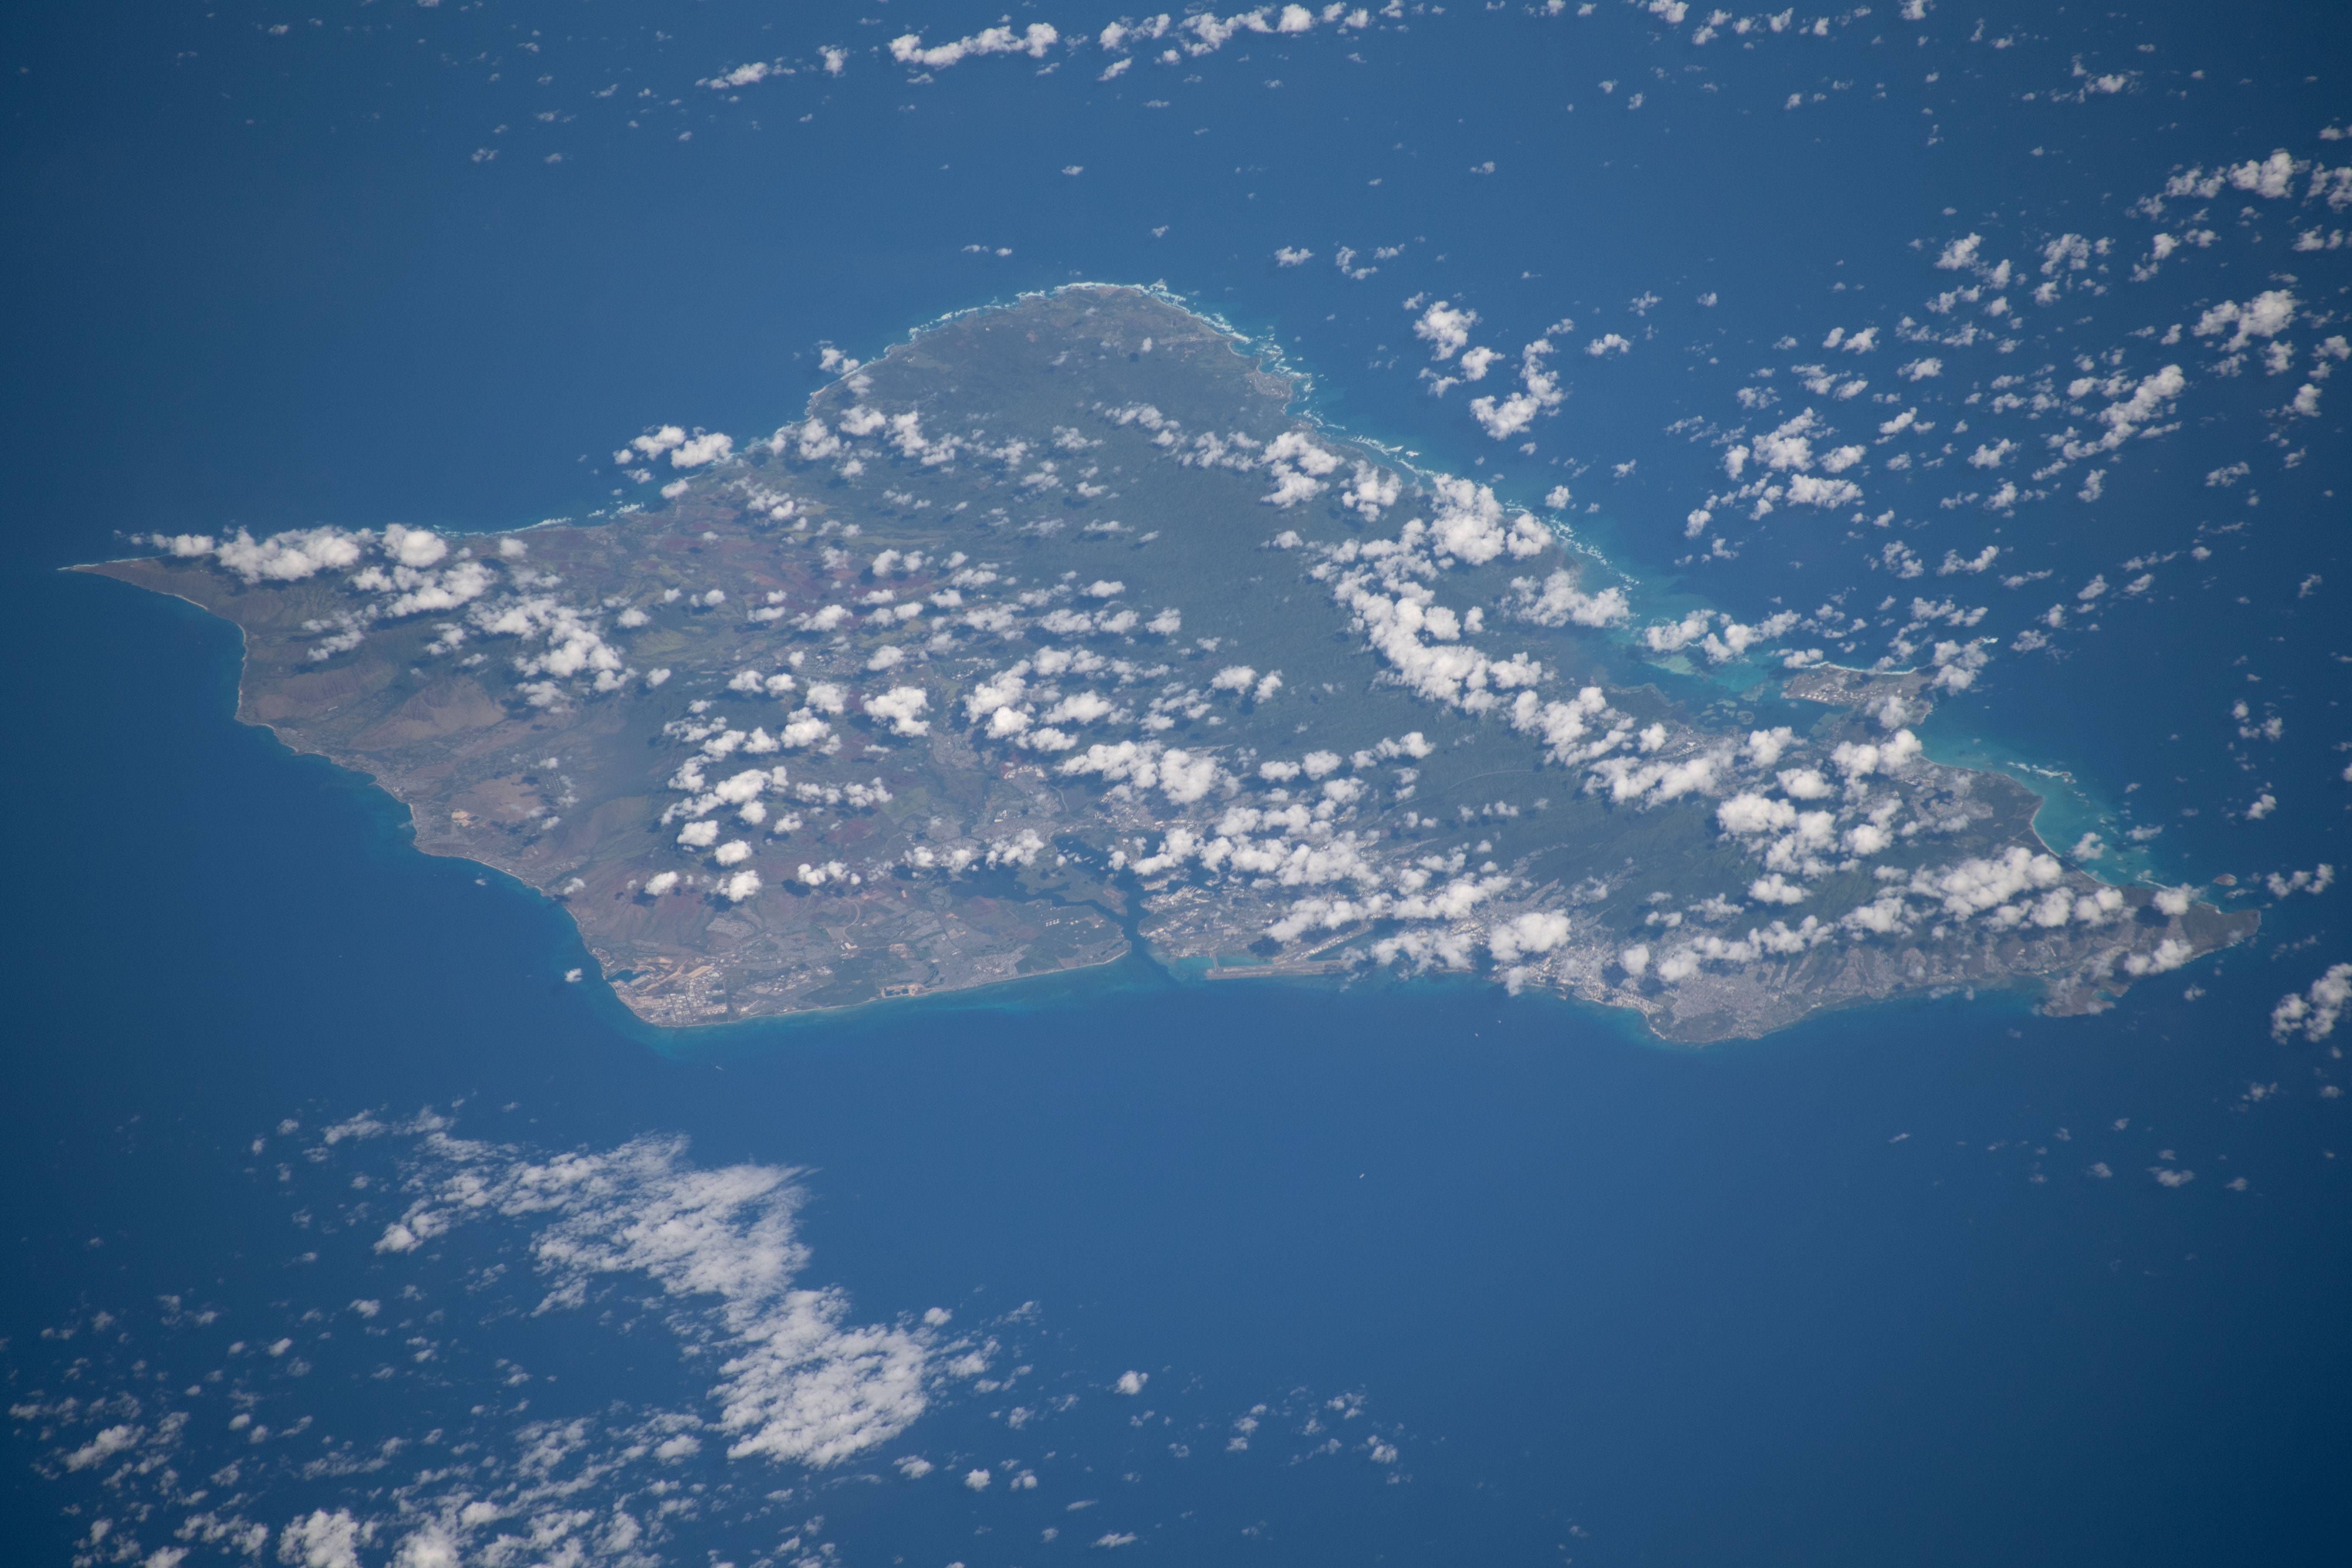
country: USA-HAWAII
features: O'AHU, WAIMALU, PEARL HARBOR, PEARL CITY
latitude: 21.4
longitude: -157.9
